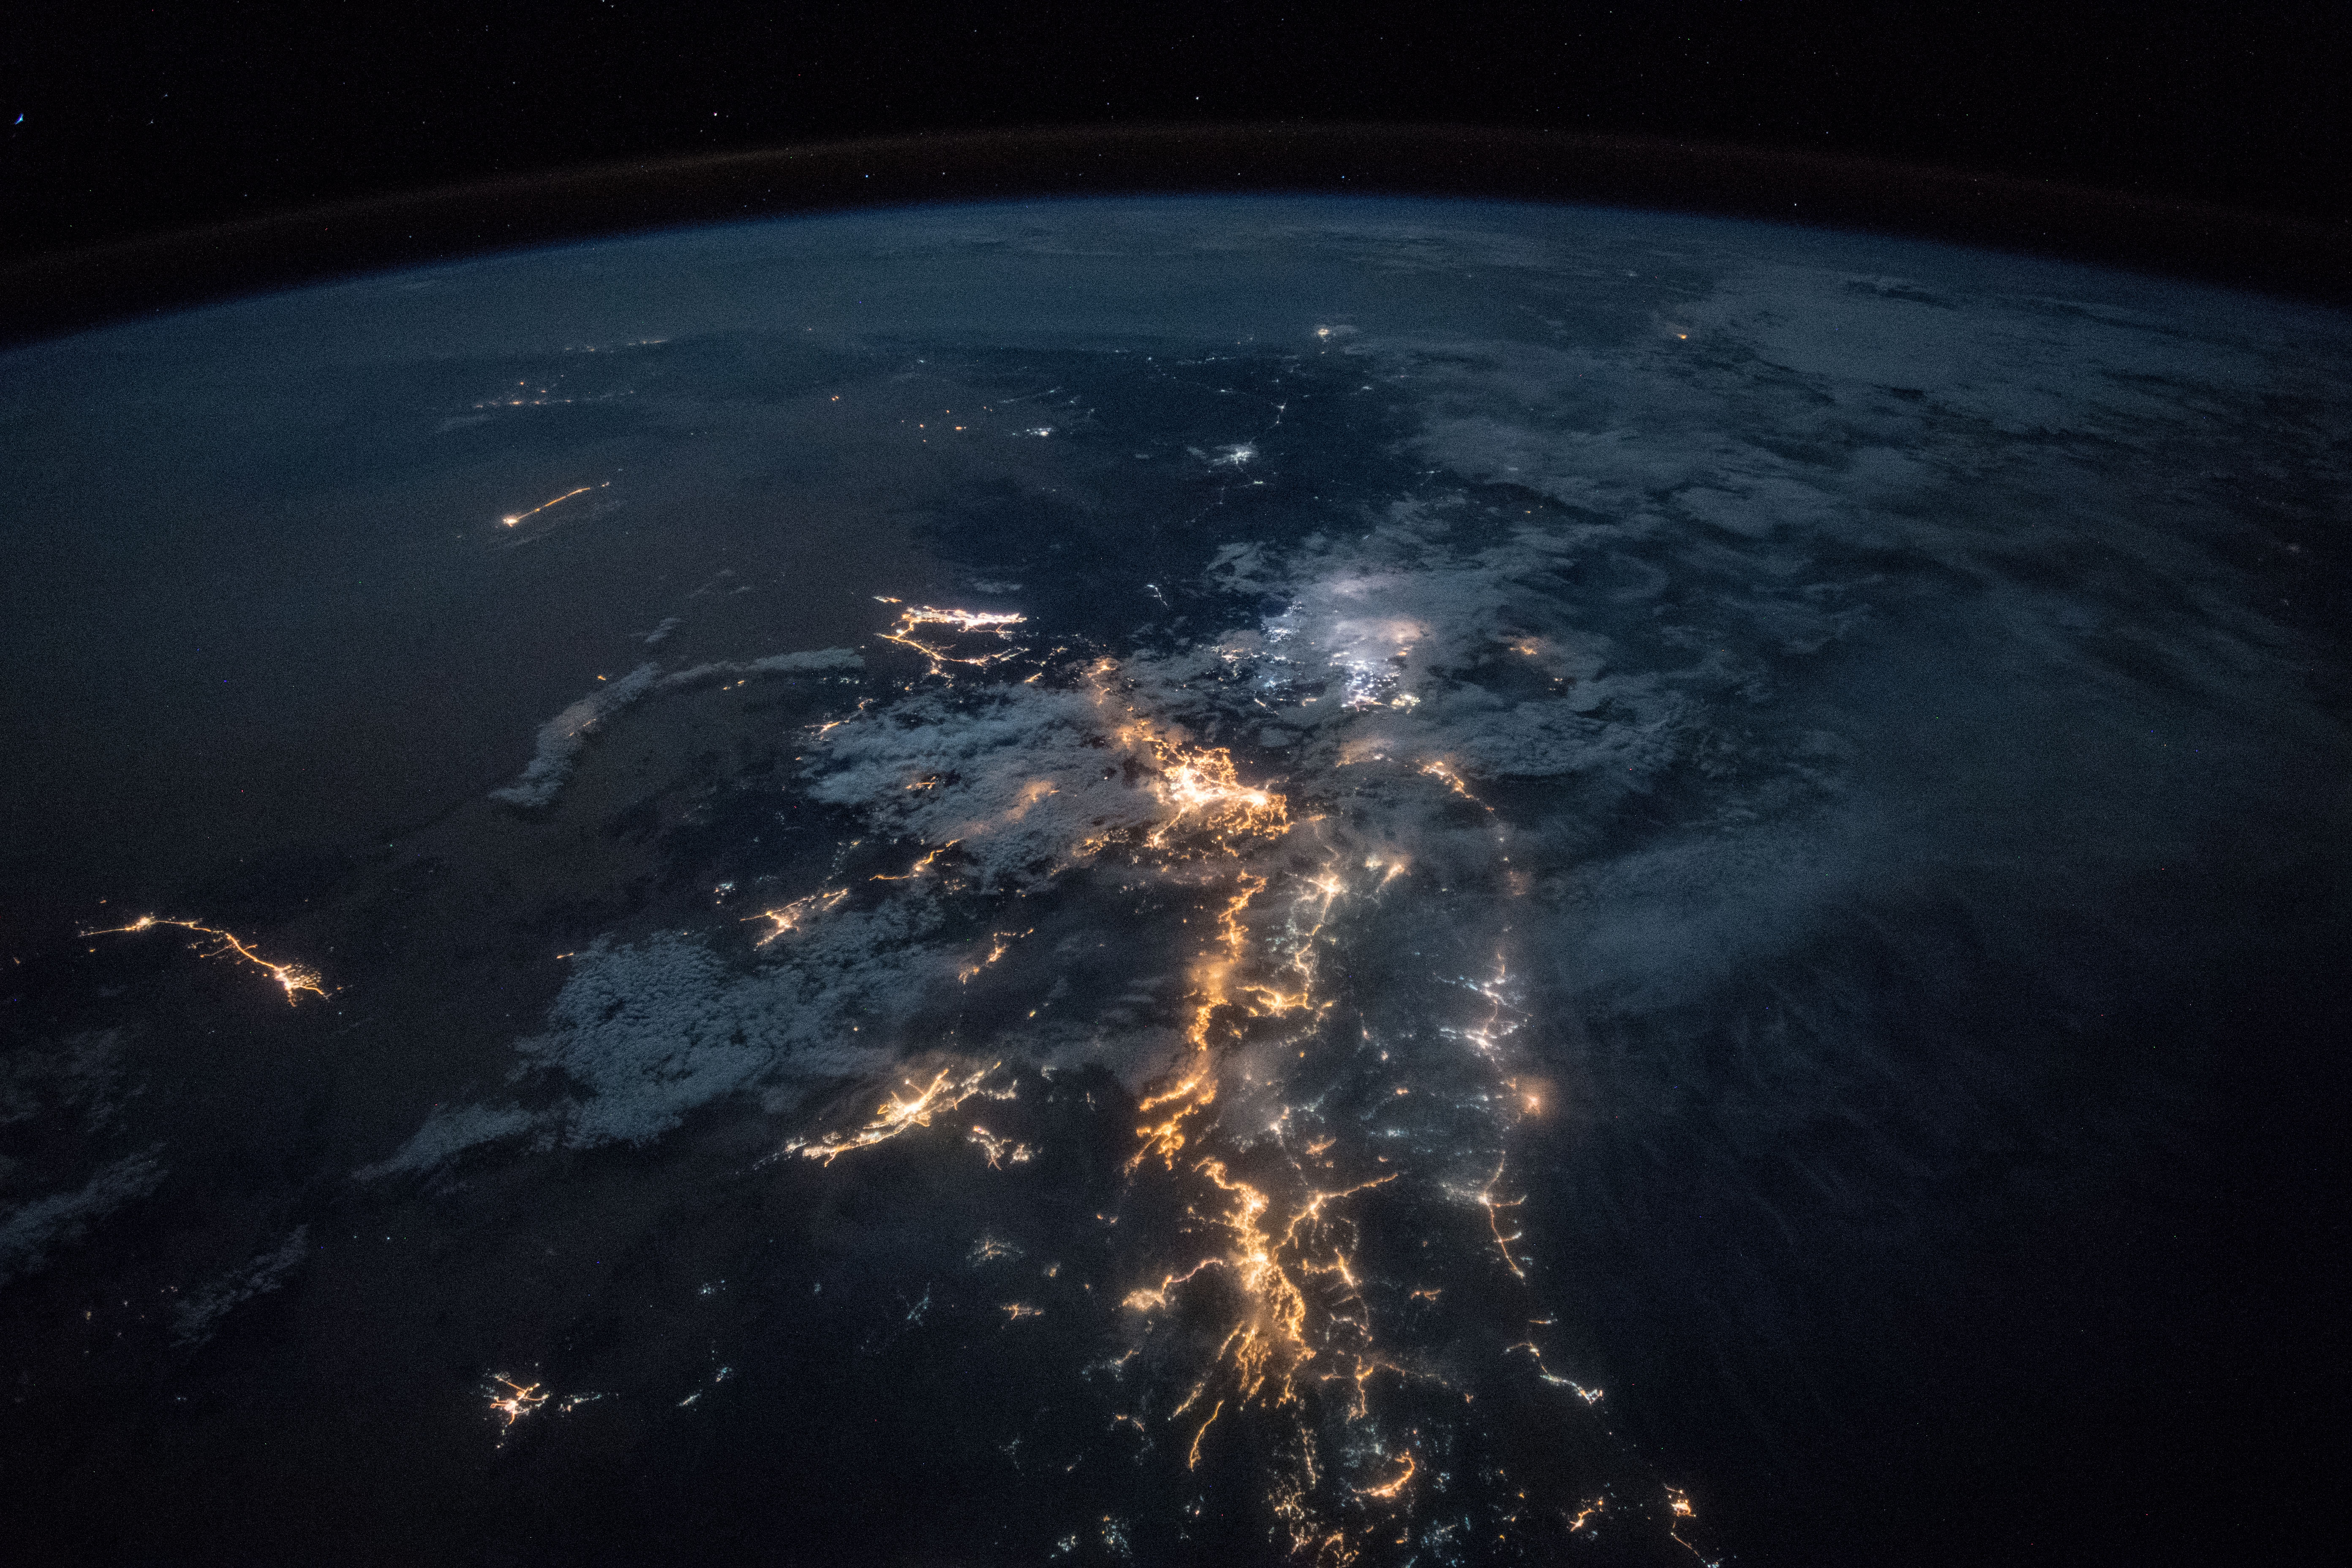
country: SAUDI ARABIA
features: ASIR MOUNTAINS, RED SEA, ABHA CITY, JAZAN CITY, MUHAYIL CITY, BARIQ CITY, AL NAMAS CITY, GULF OF ADEN, NIGHT, EARTH LIMB
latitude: 18.8
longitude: 43.2
